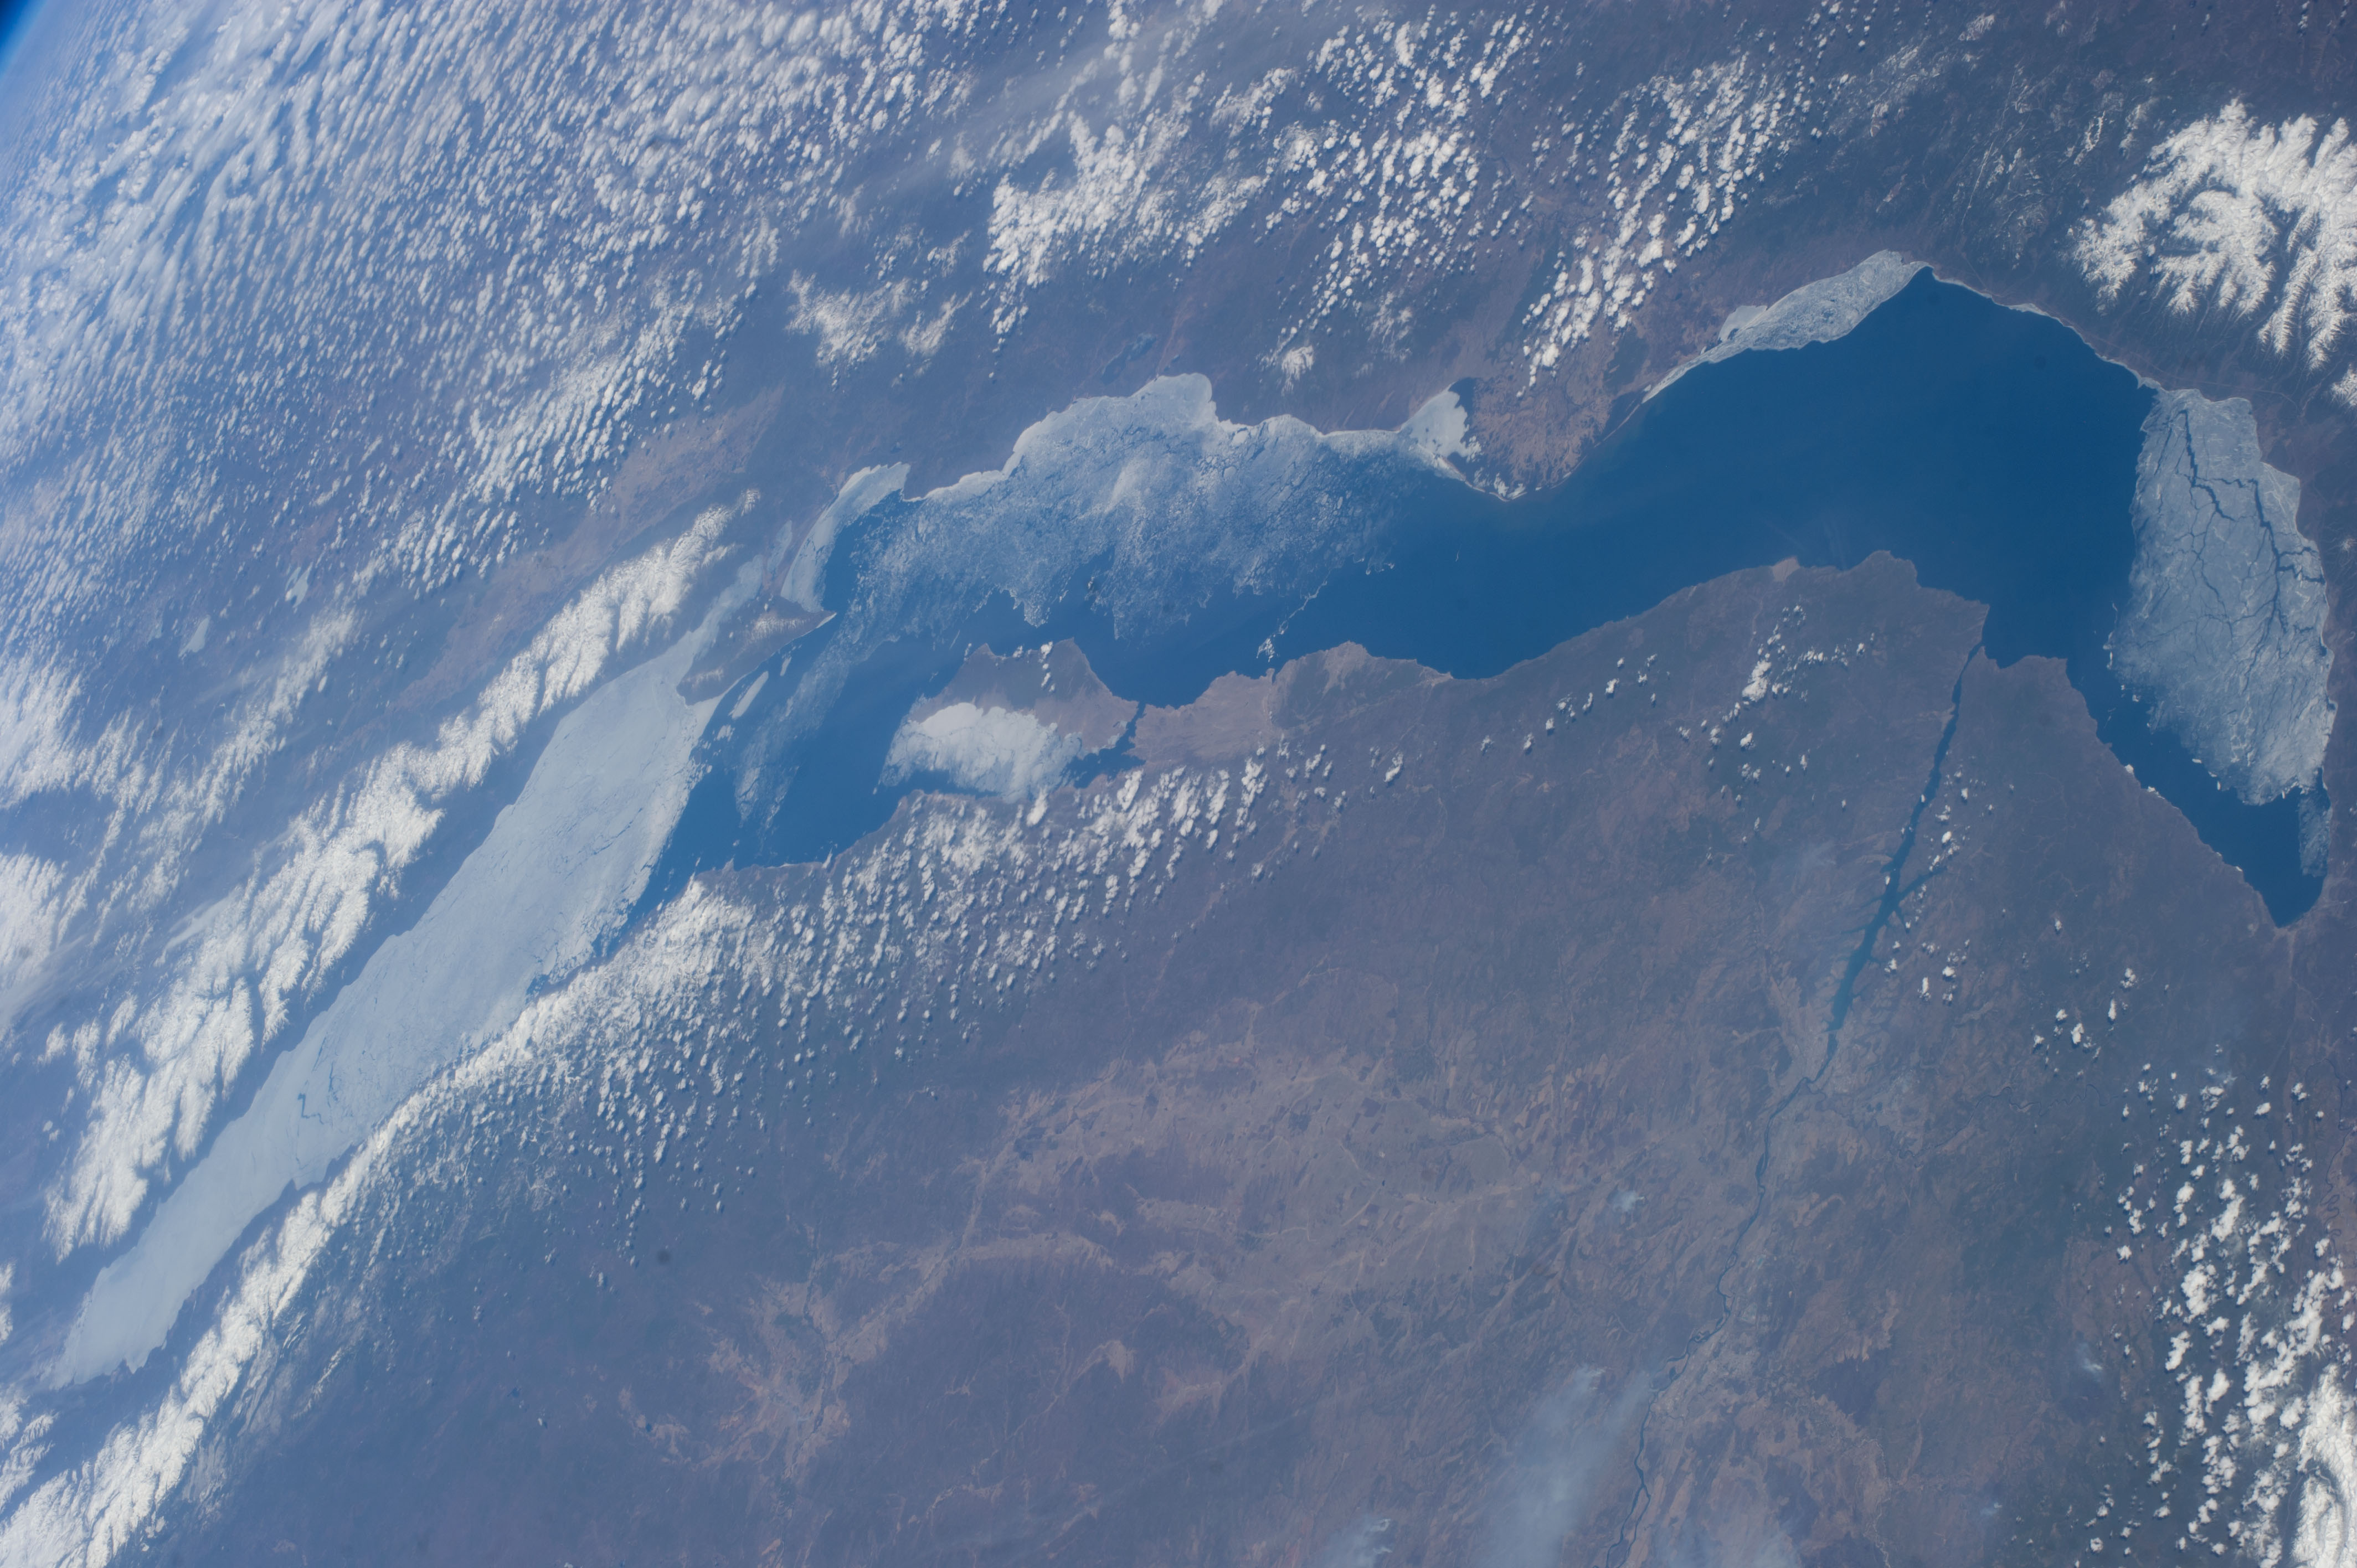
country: RUSSIAN_FEDERATION
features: LAKE BAIKAL, BAIKAL-LENA NATURE RESERVE, ANGARA RIVER
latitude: 53.0
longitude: 106.7
